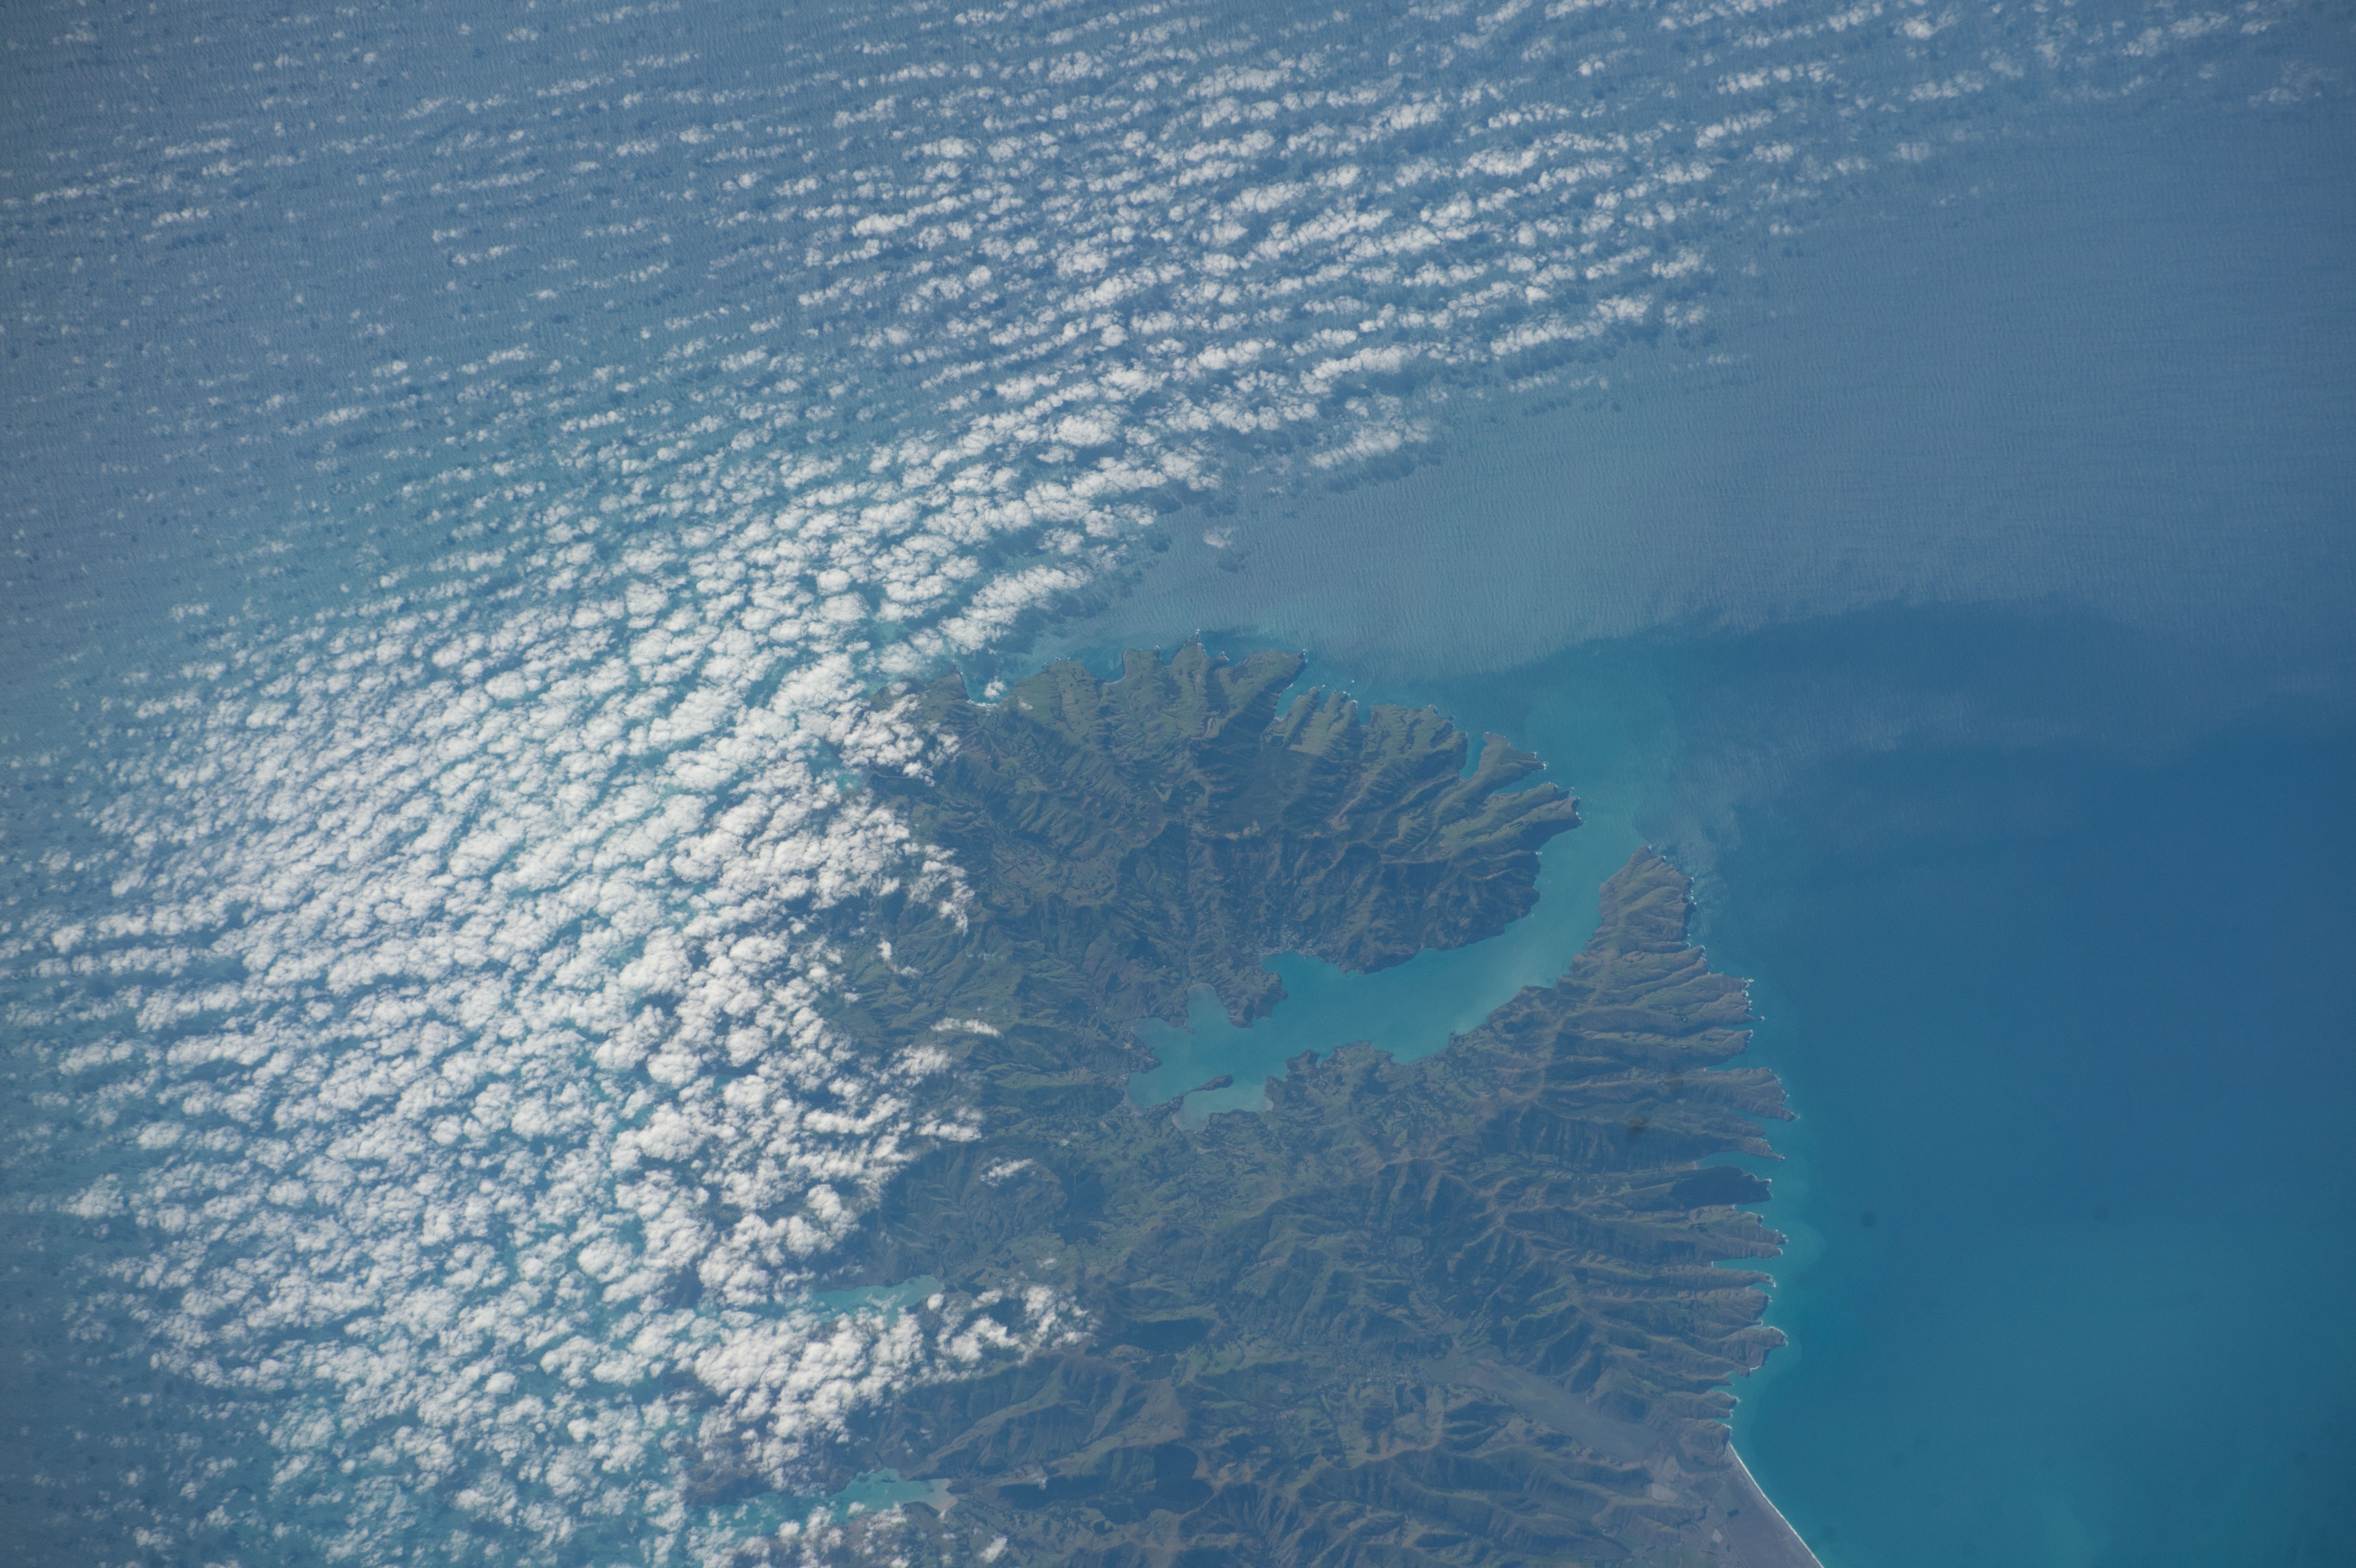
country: NEW ZEALAND-SI
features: TIMUTIMU HEAD,LAKE FORSYTH,ŌNAWE PENINSULA,BANKS PENINSULA,BARRYS BAY,BIRDLINGS FLAT,AKAROA HARBOUR,GOUGHS BAY,WAINUI,PERAKI BAY,TE OKA BAY
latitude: -43.8
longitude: 173.0
